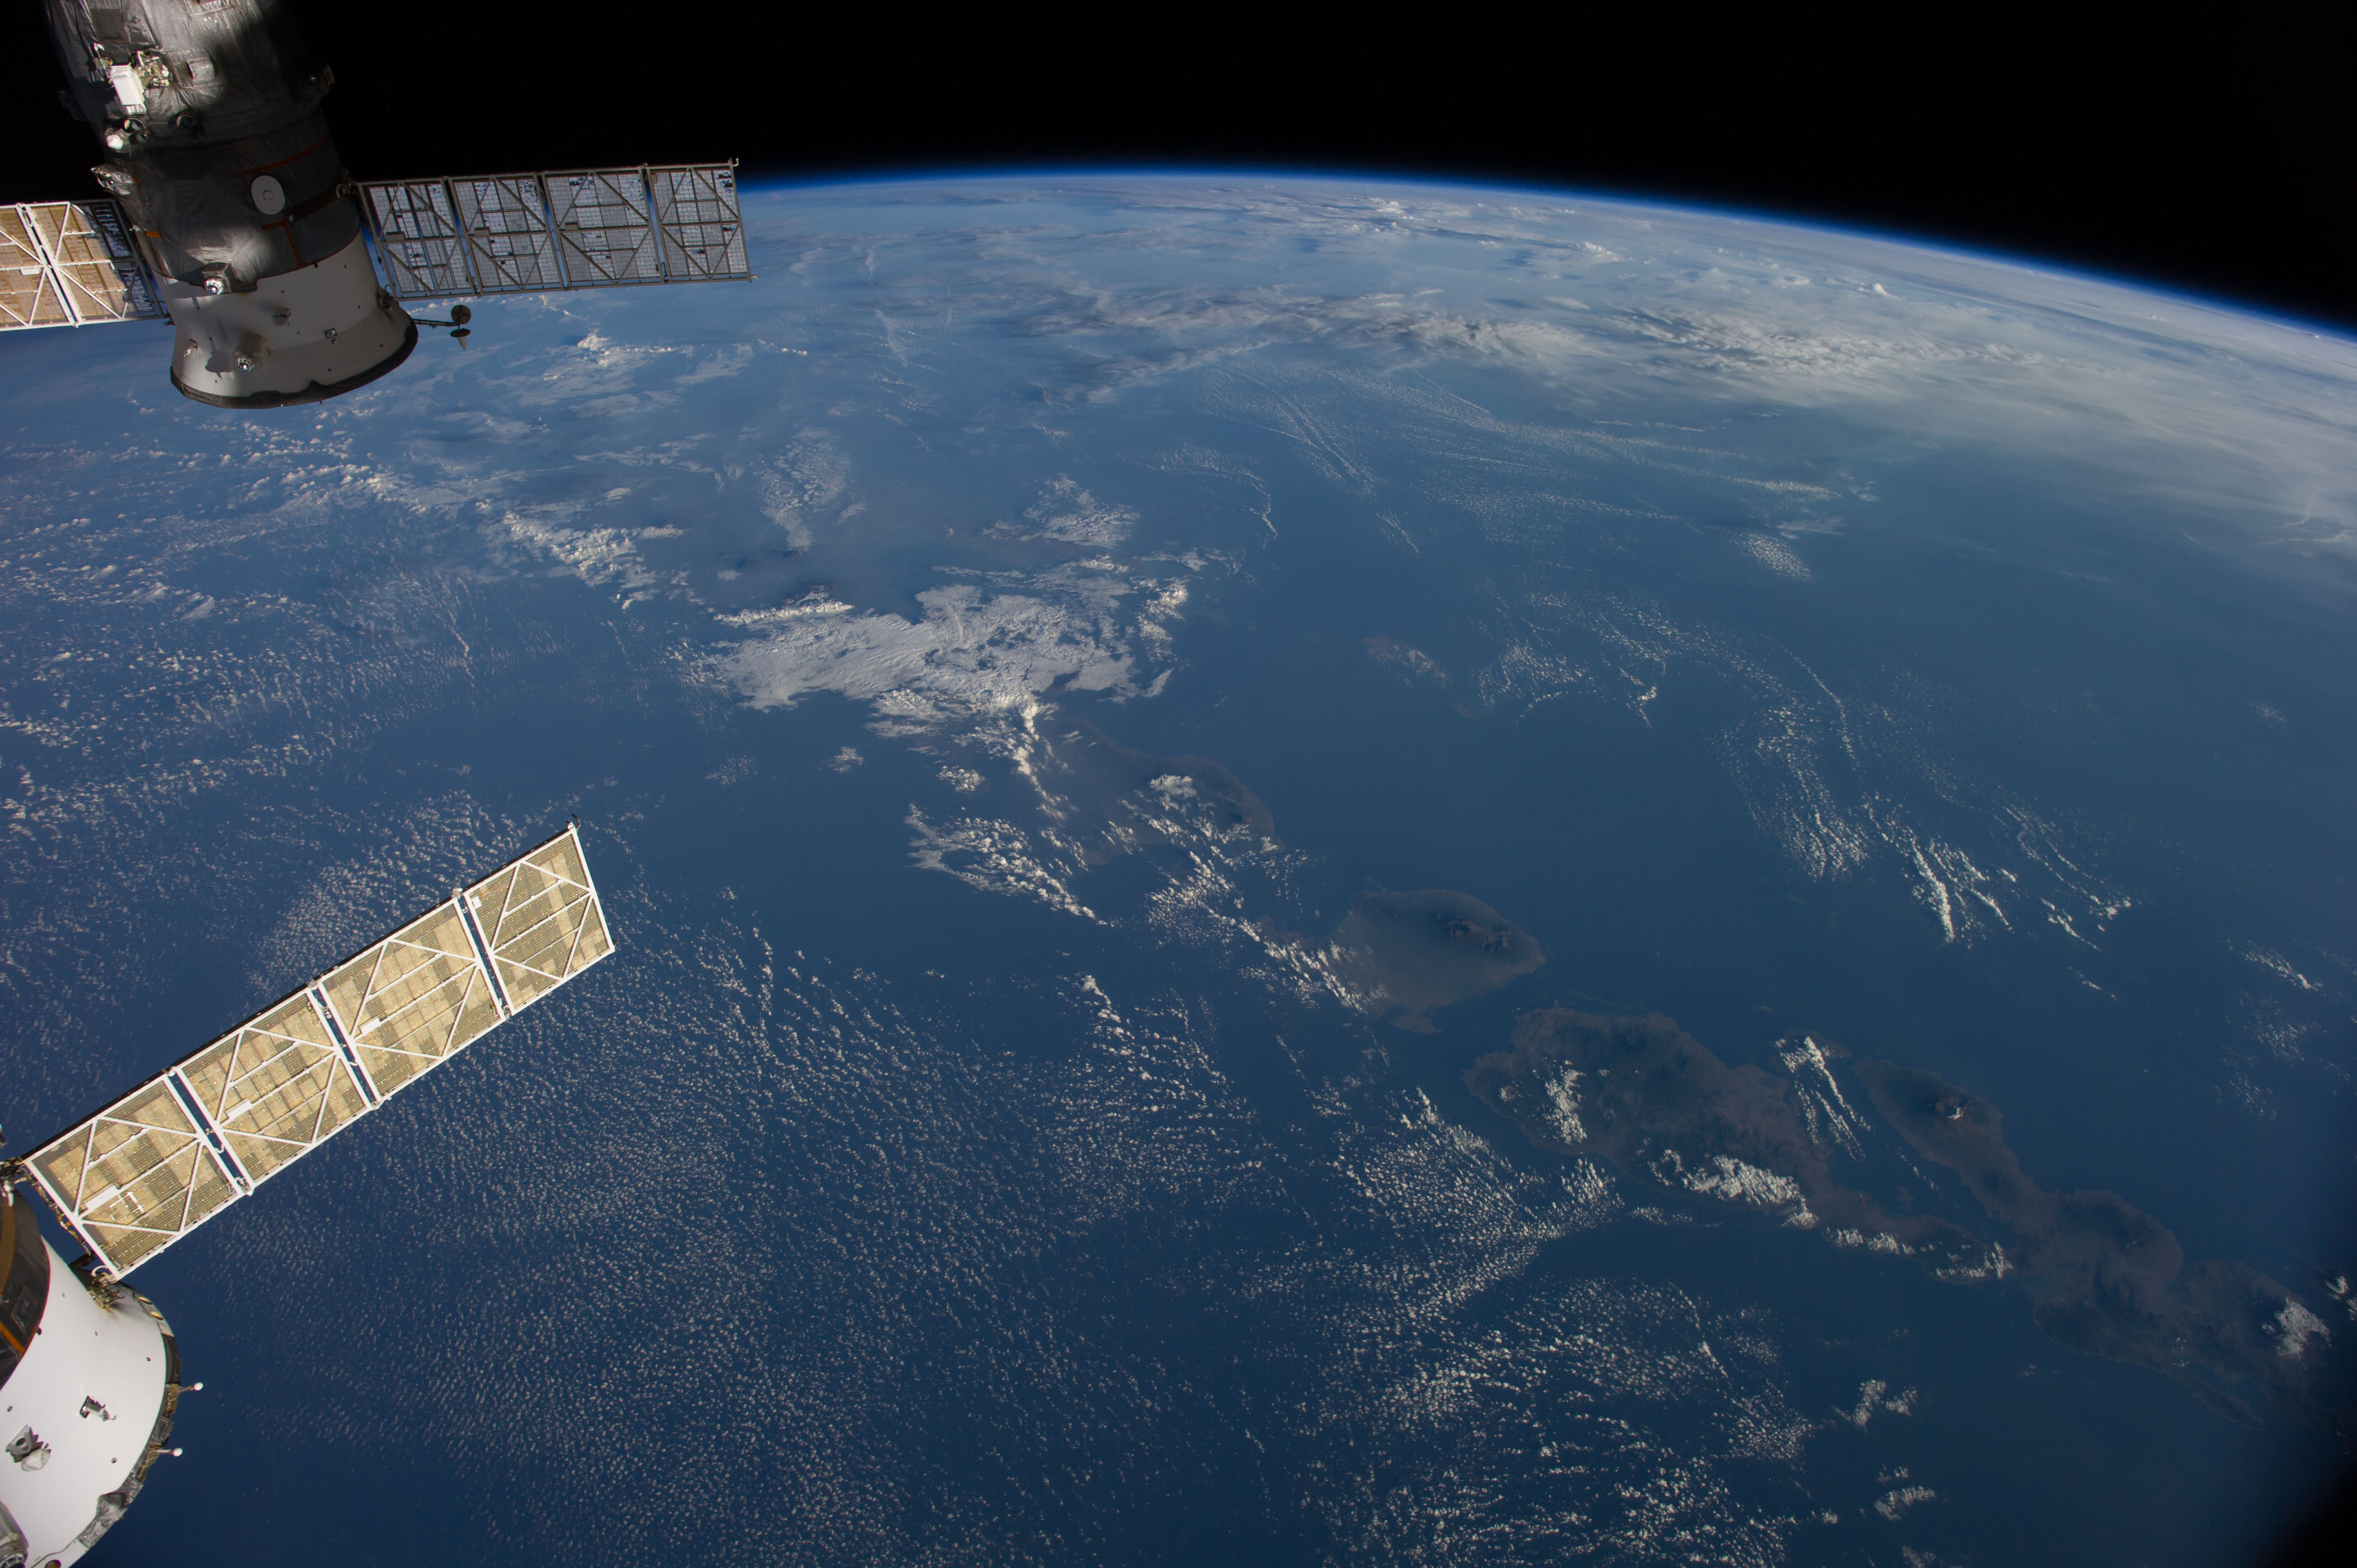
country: INDONESIA
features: BALI, W. NUSA TENGGARA, BALI S., JAVA S., ATMOSPHERIC LIMB
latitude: -8.5
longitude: 115.5
